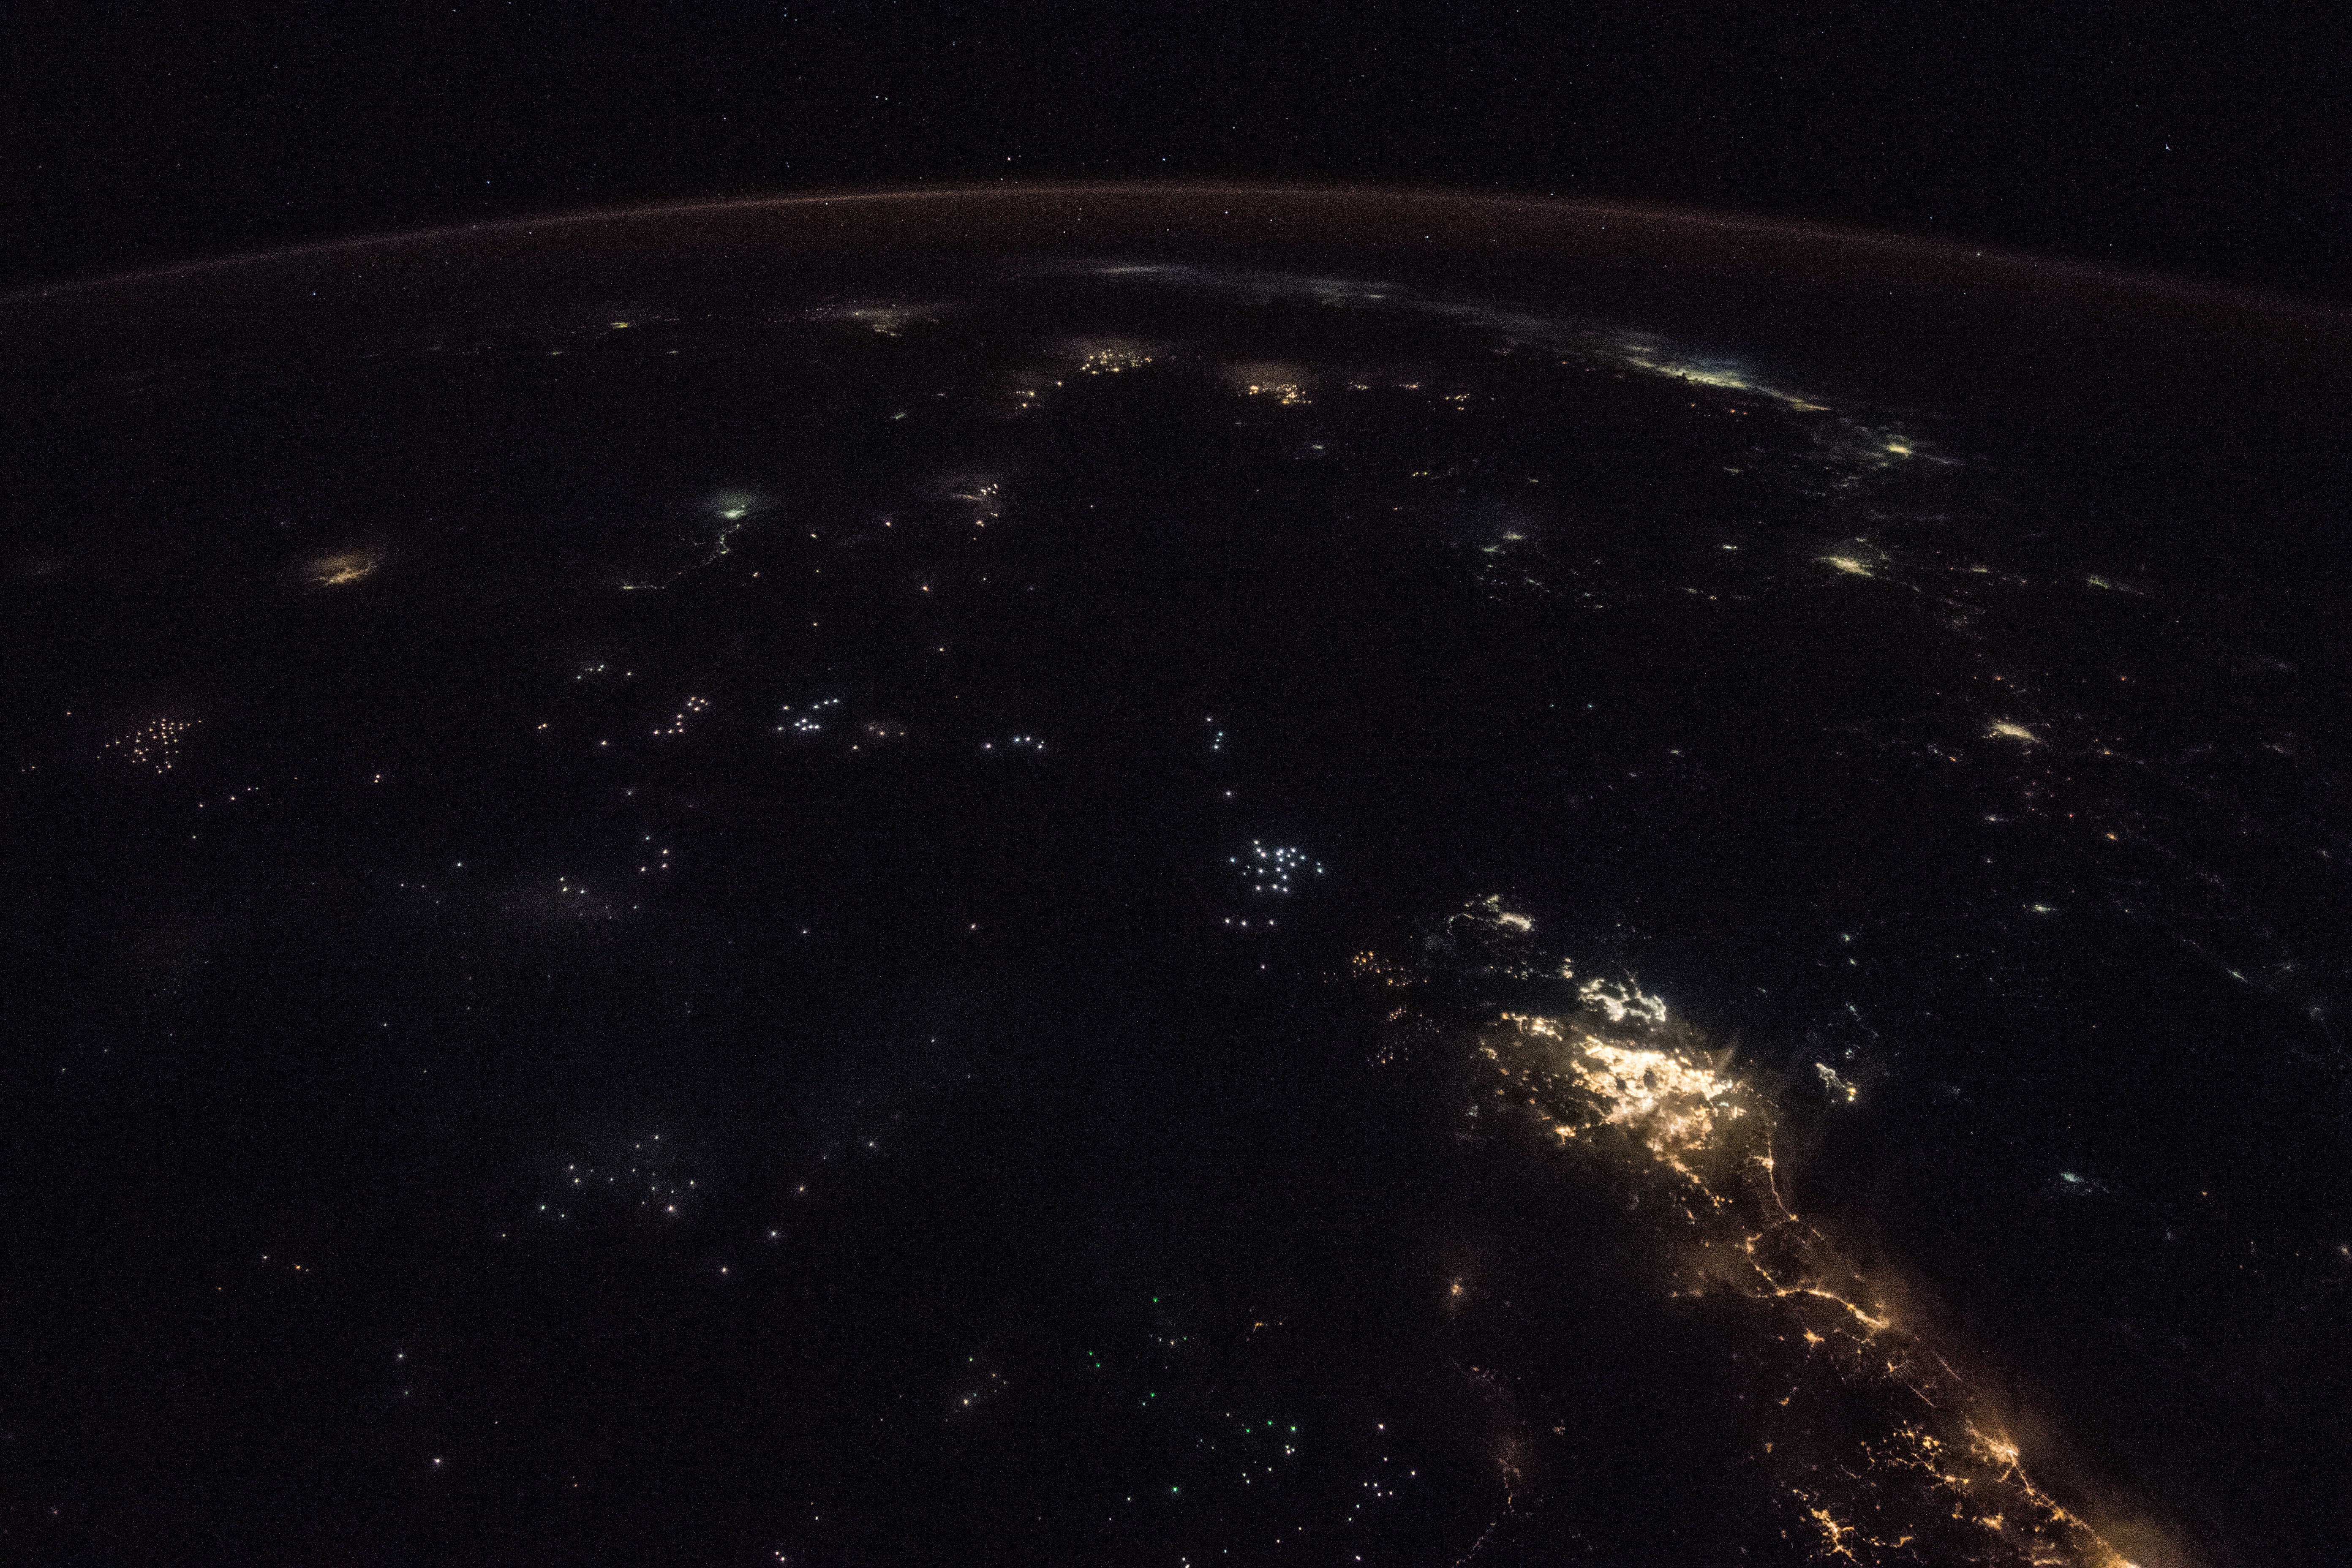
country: INDONESIA-S
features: SINGAPORE
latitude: 1.0
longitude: 105.0
